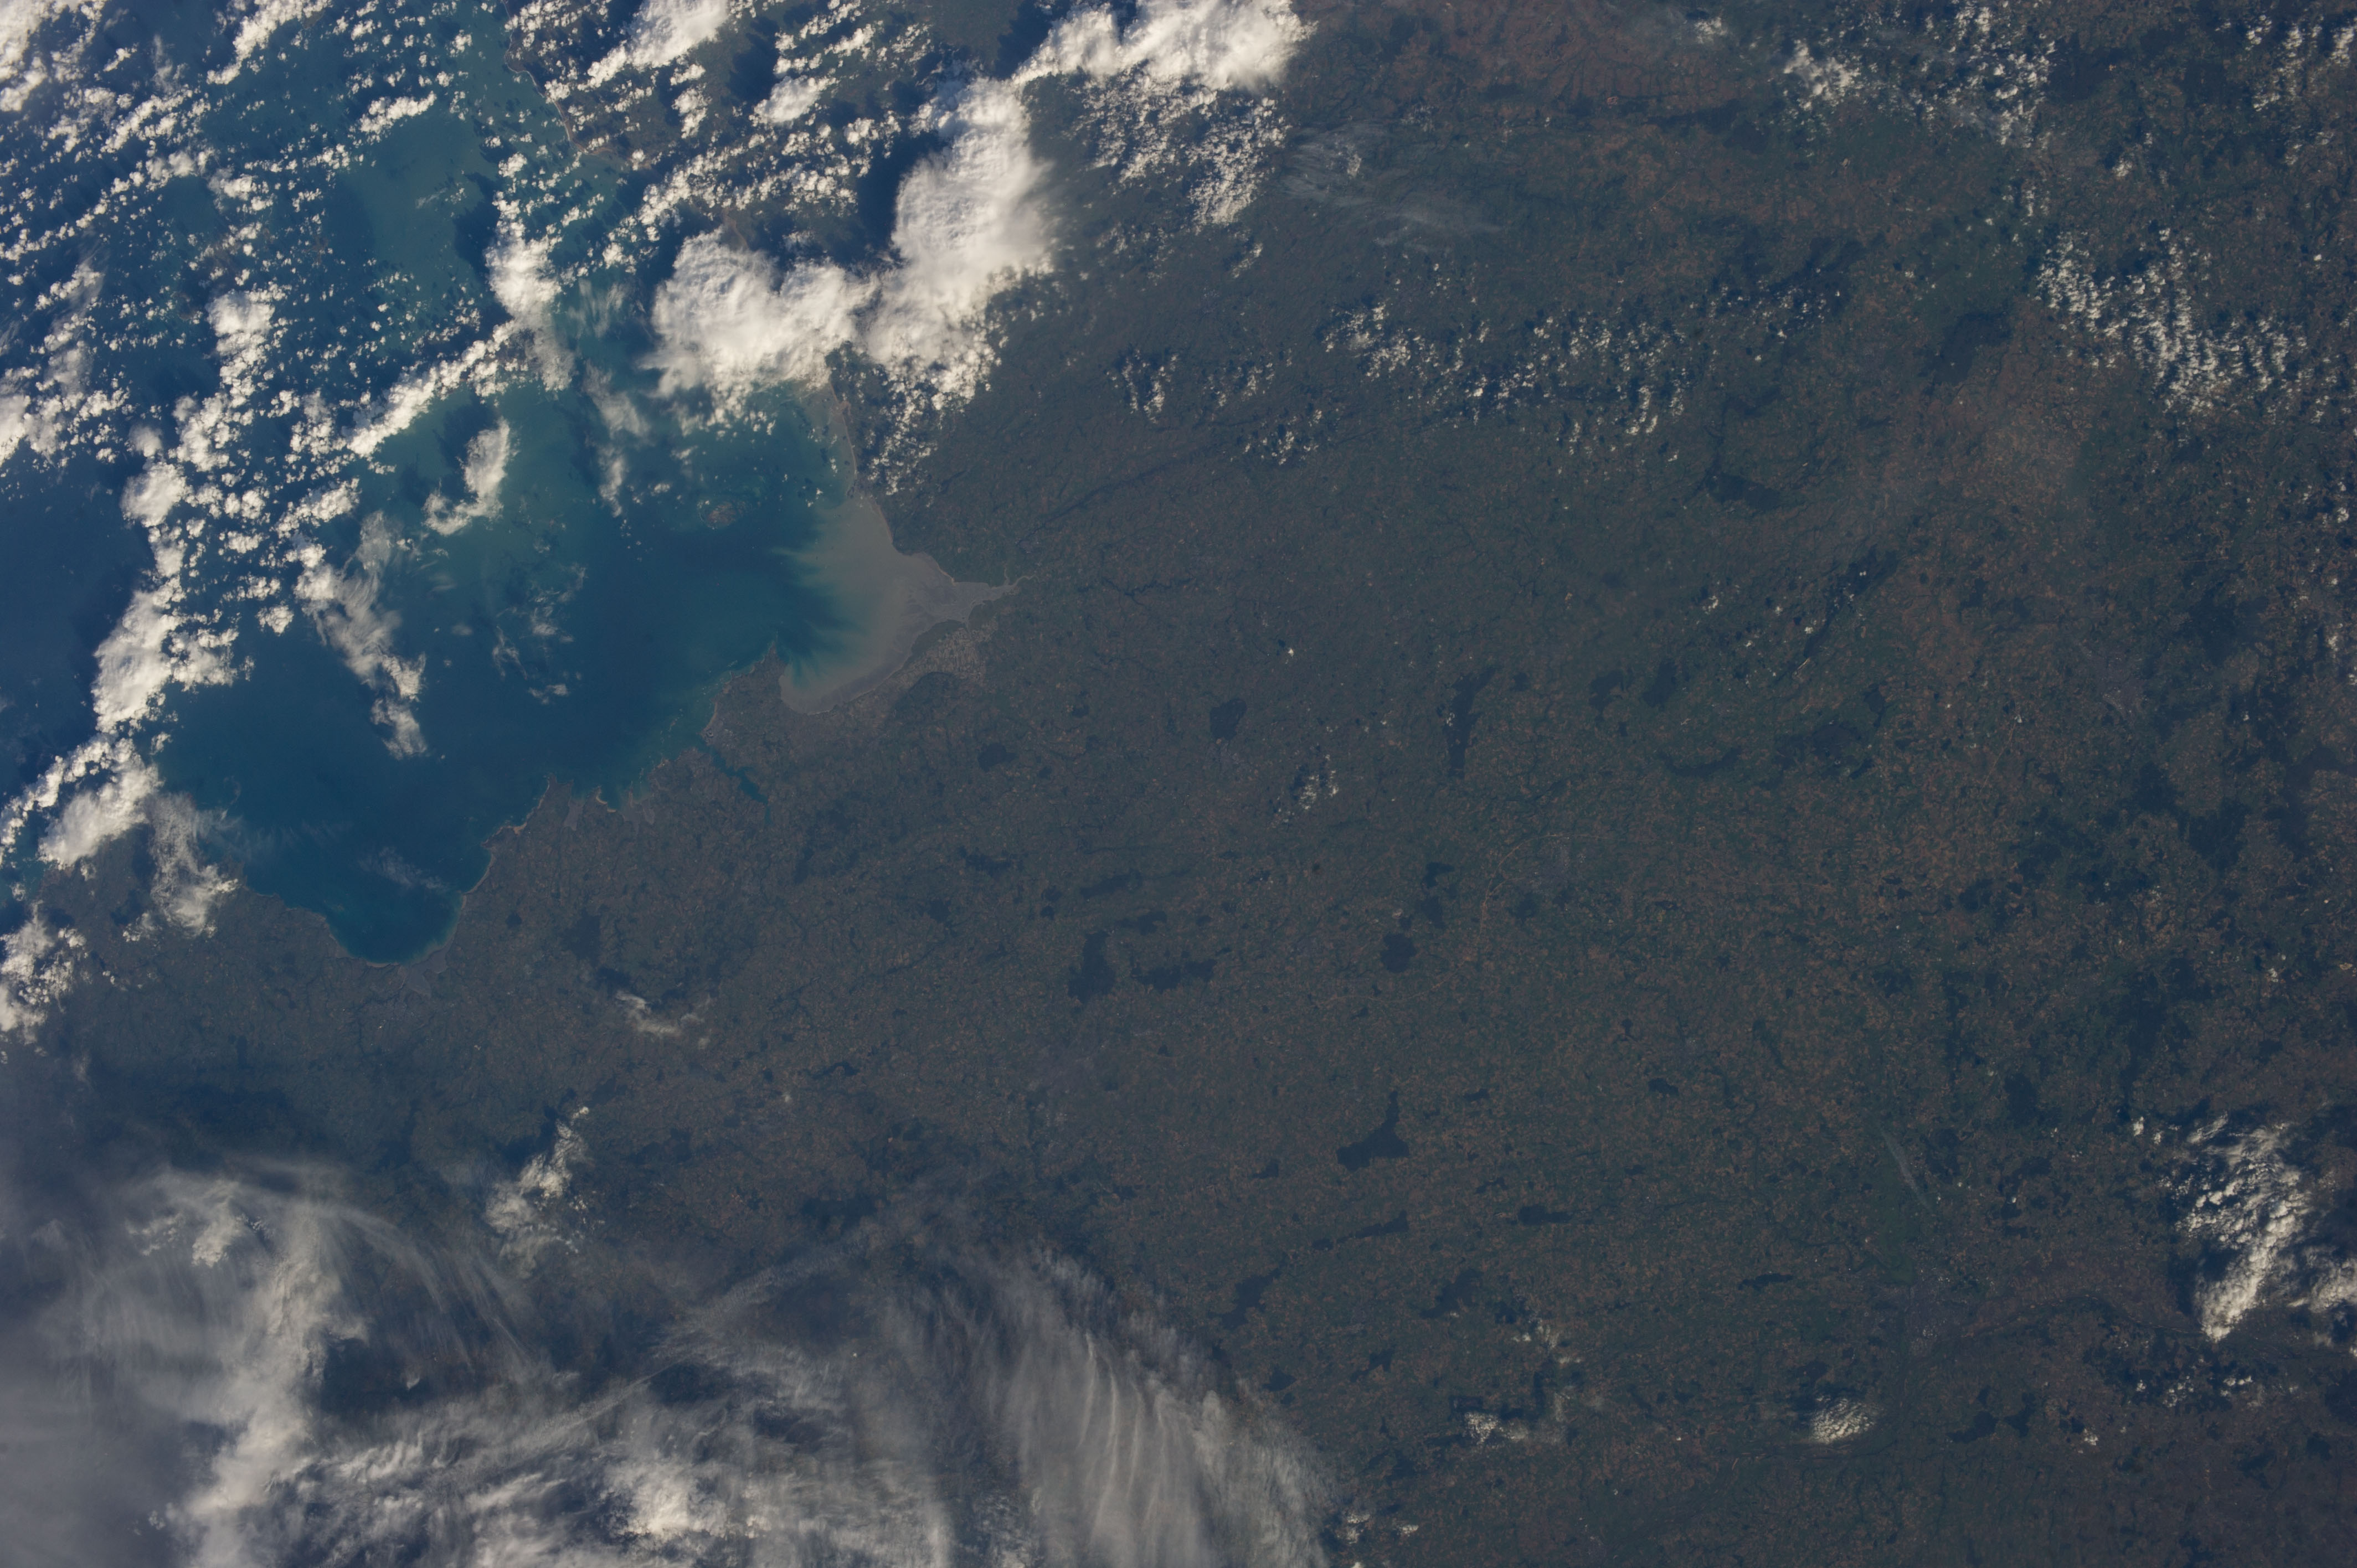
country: FRANCE
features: RENNES, LE MANS, ENGLISH CHANNEL
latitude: 48.3
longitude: -1.3
